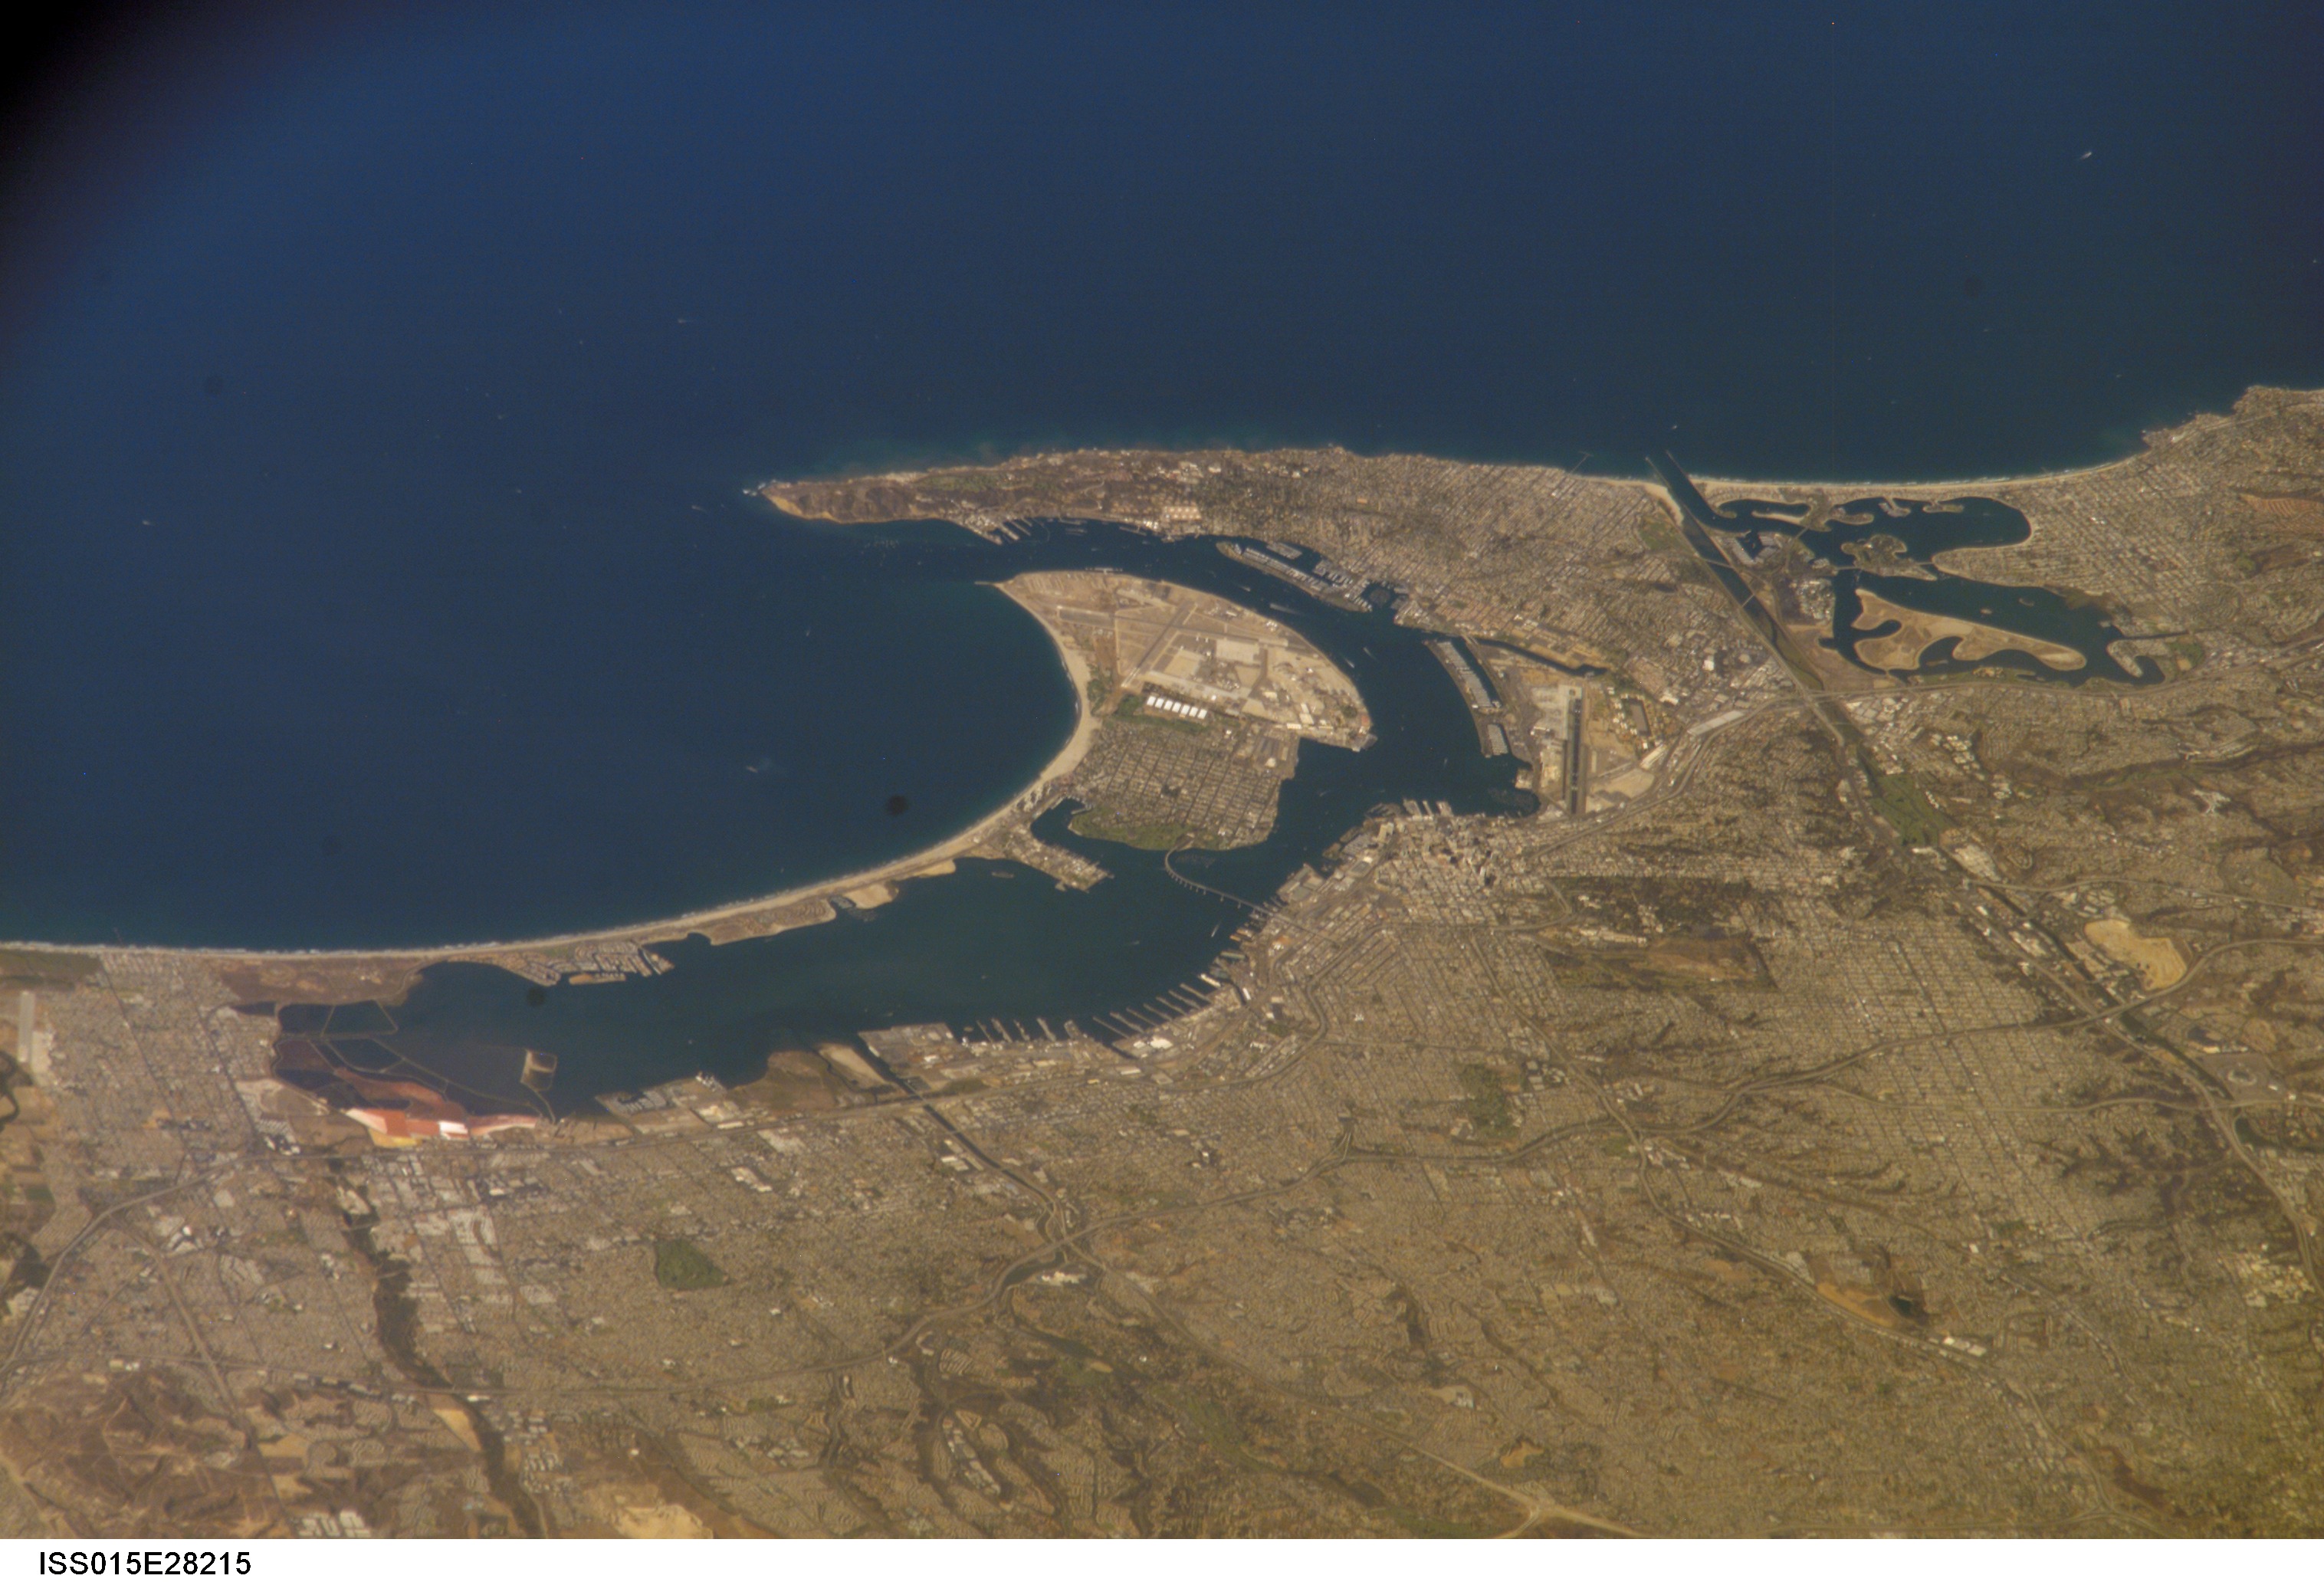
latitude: 32.7
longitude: -117.2
